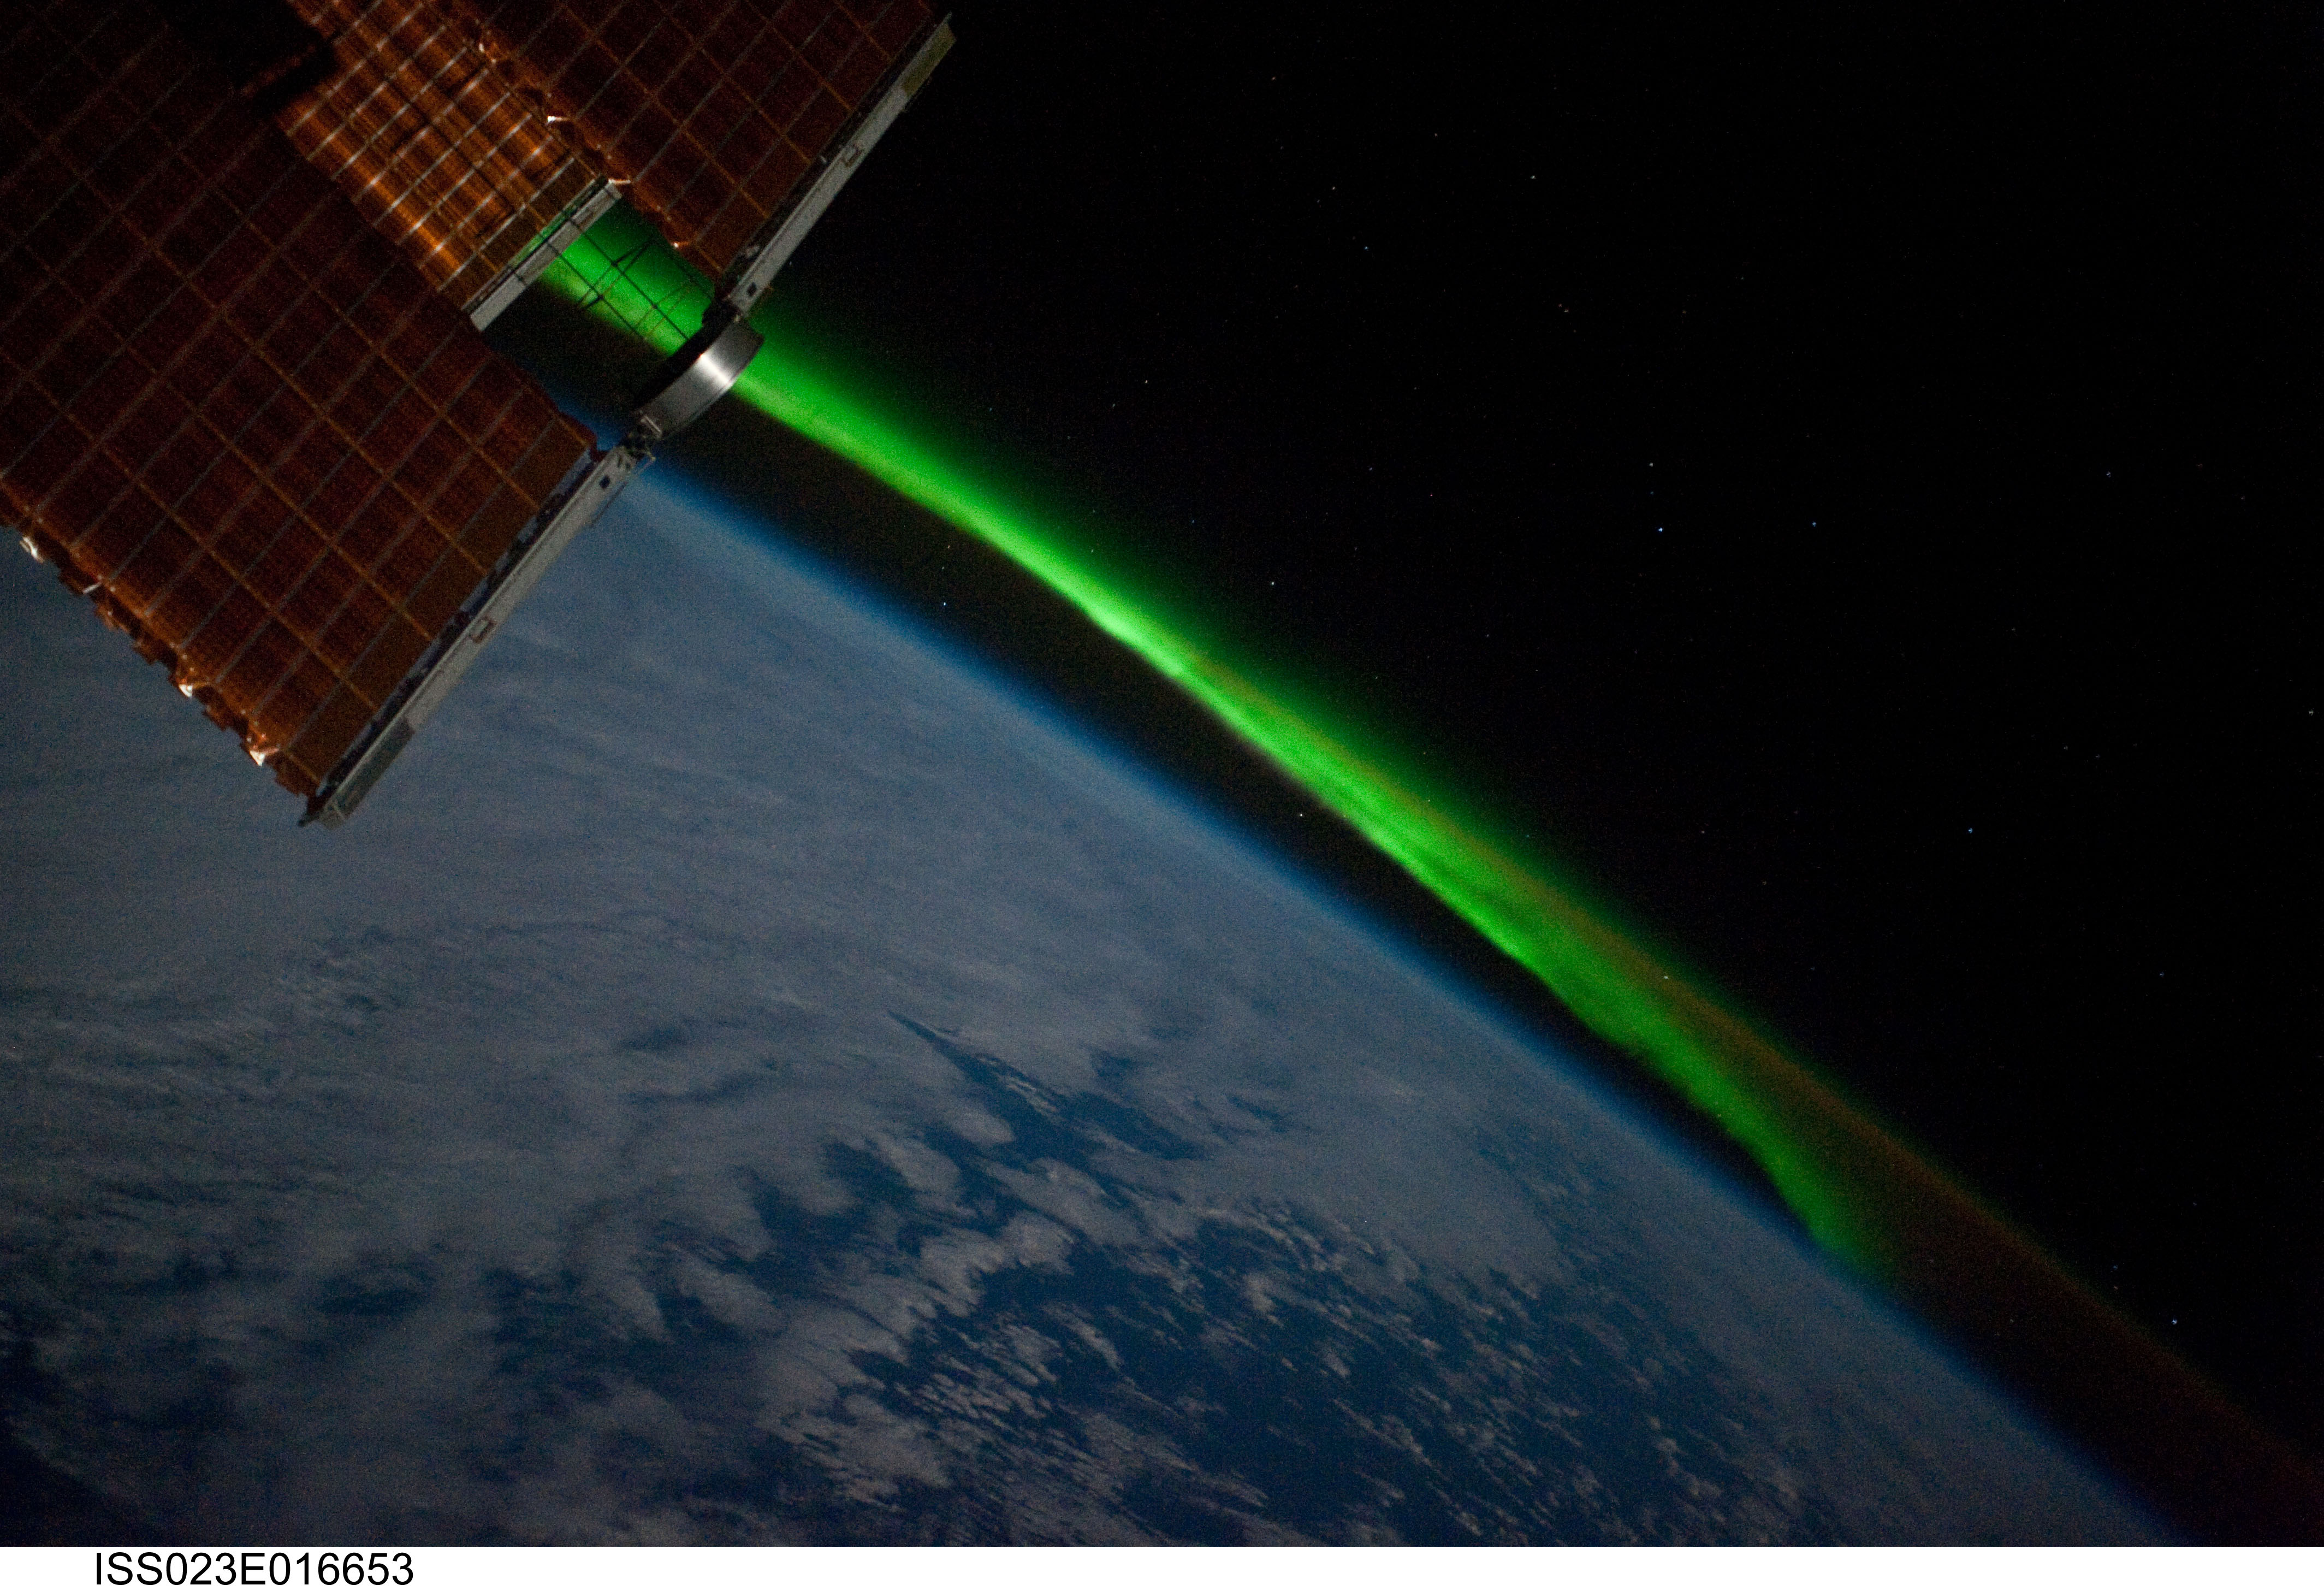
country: INDIAN OCEAN
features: PAN-AURORA AUSTRALIS, STARS, ISS
